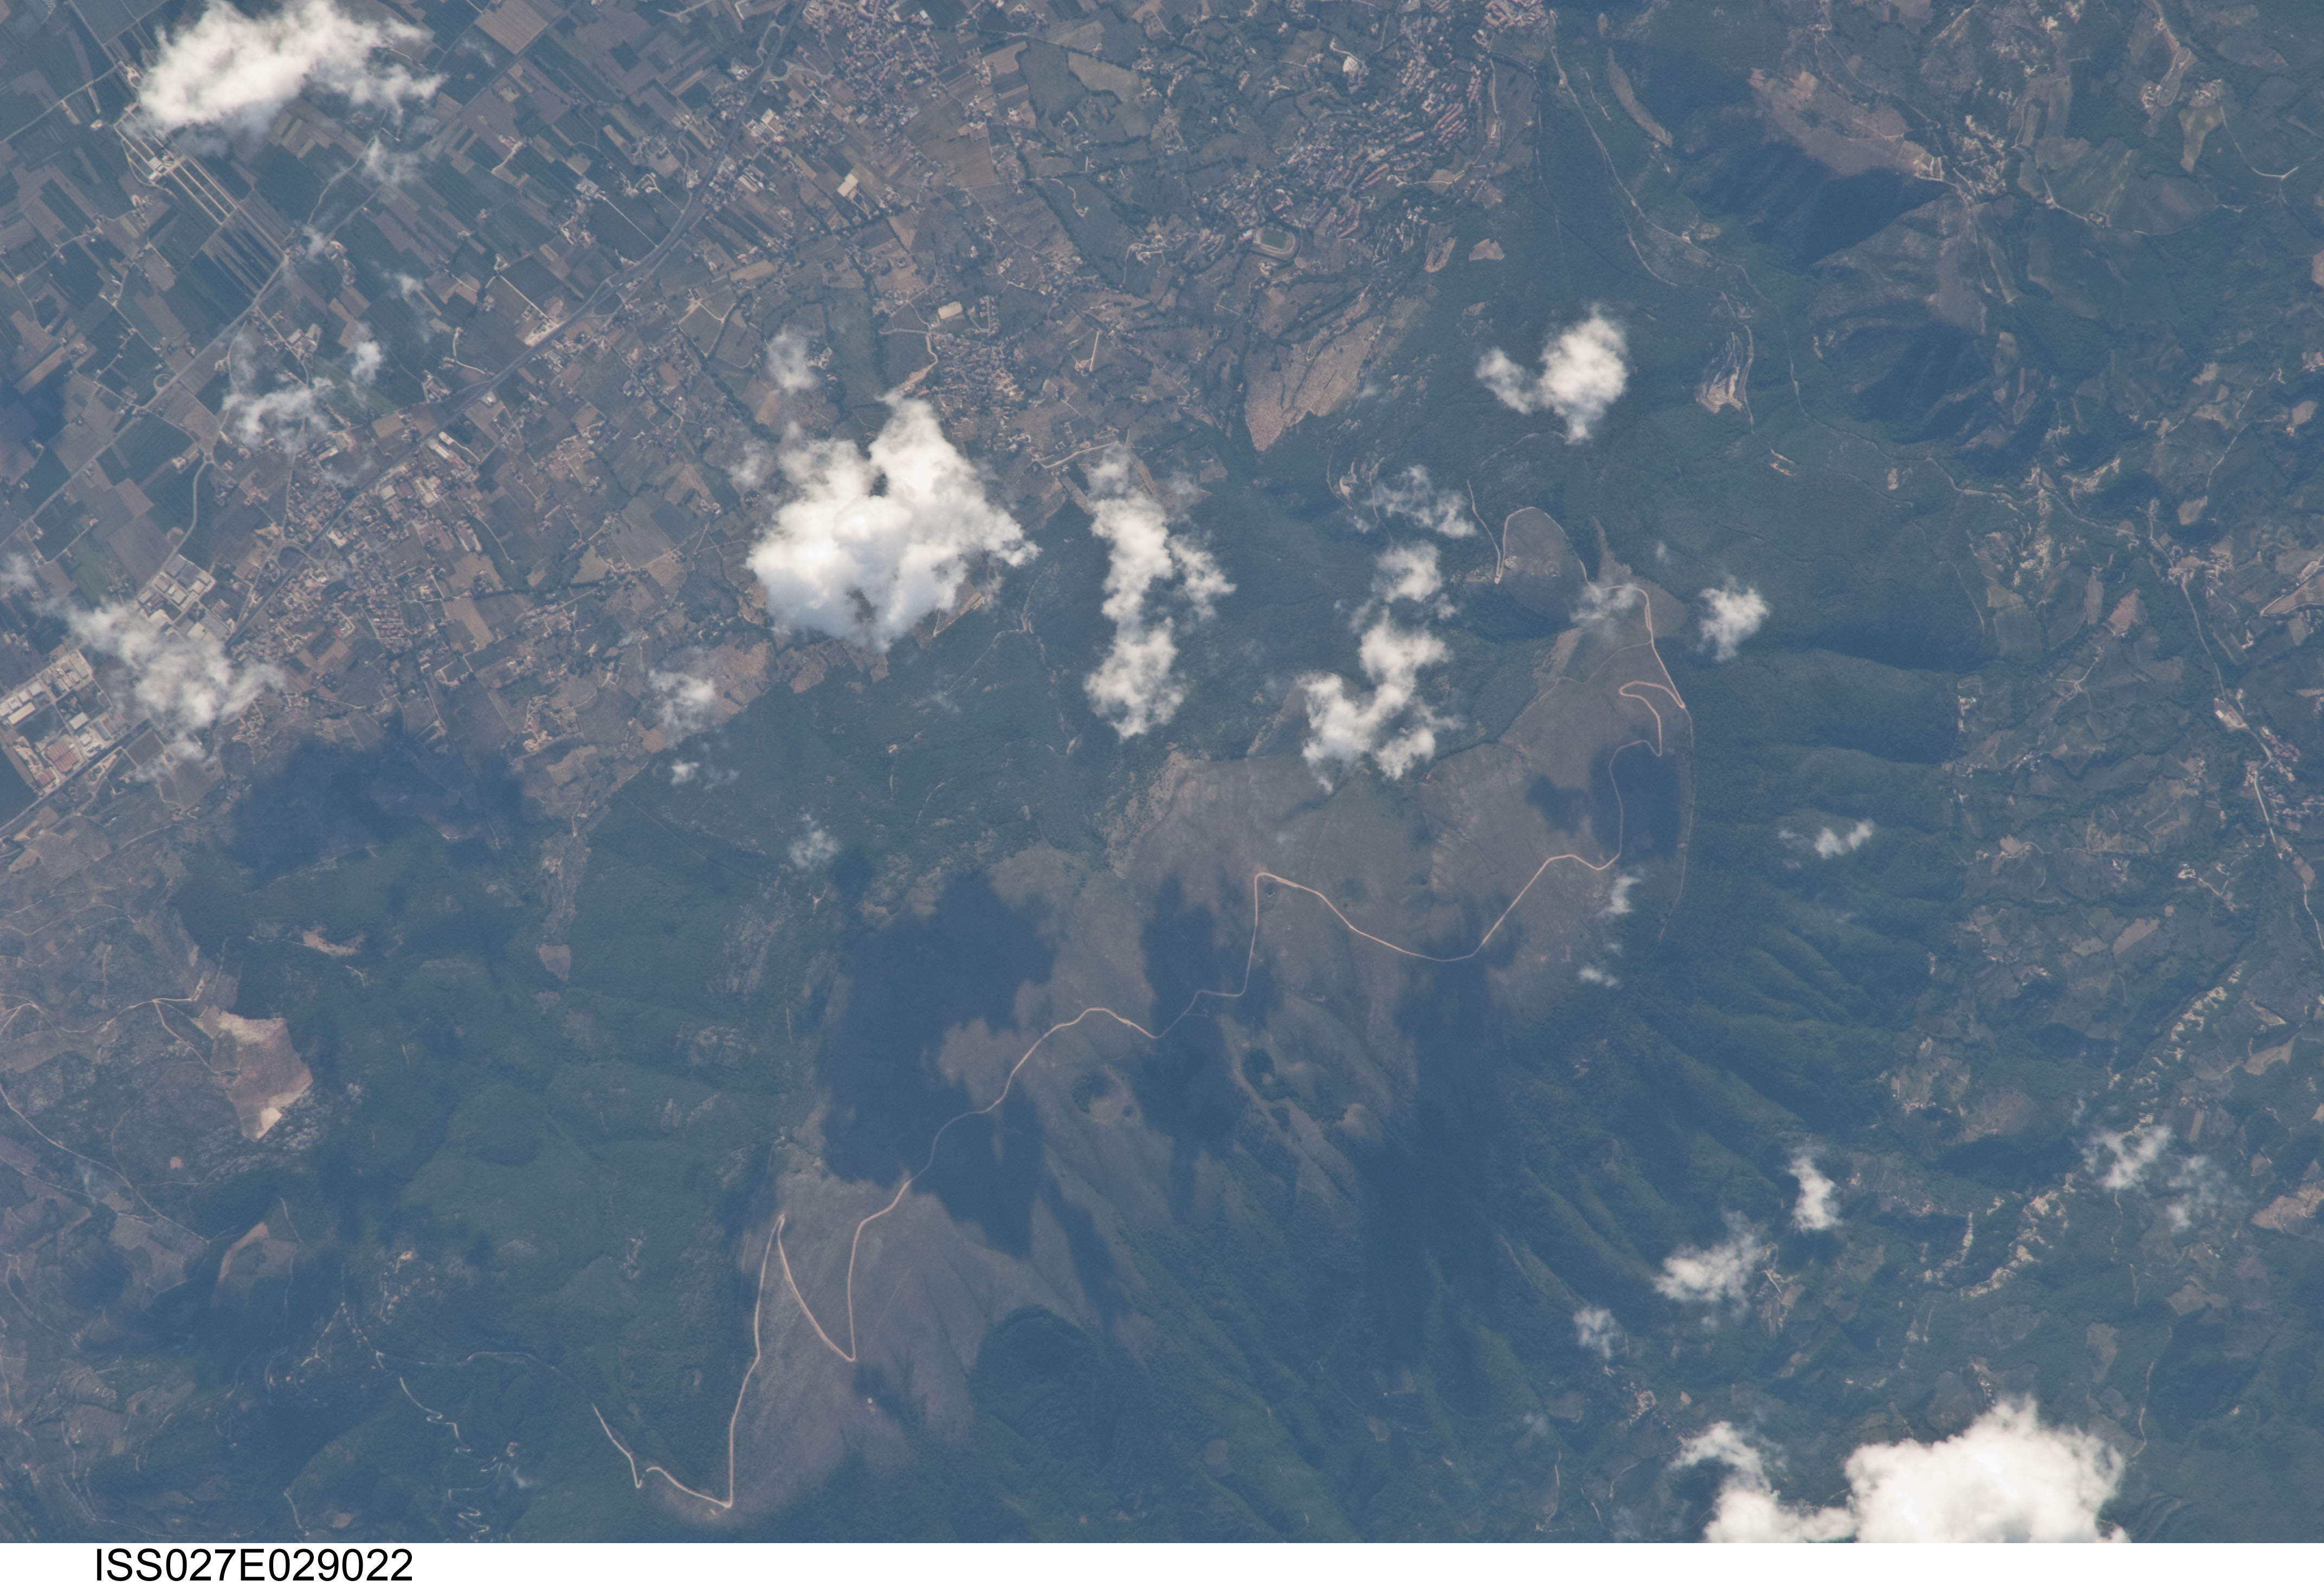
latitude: 43.1
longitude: 12.7
